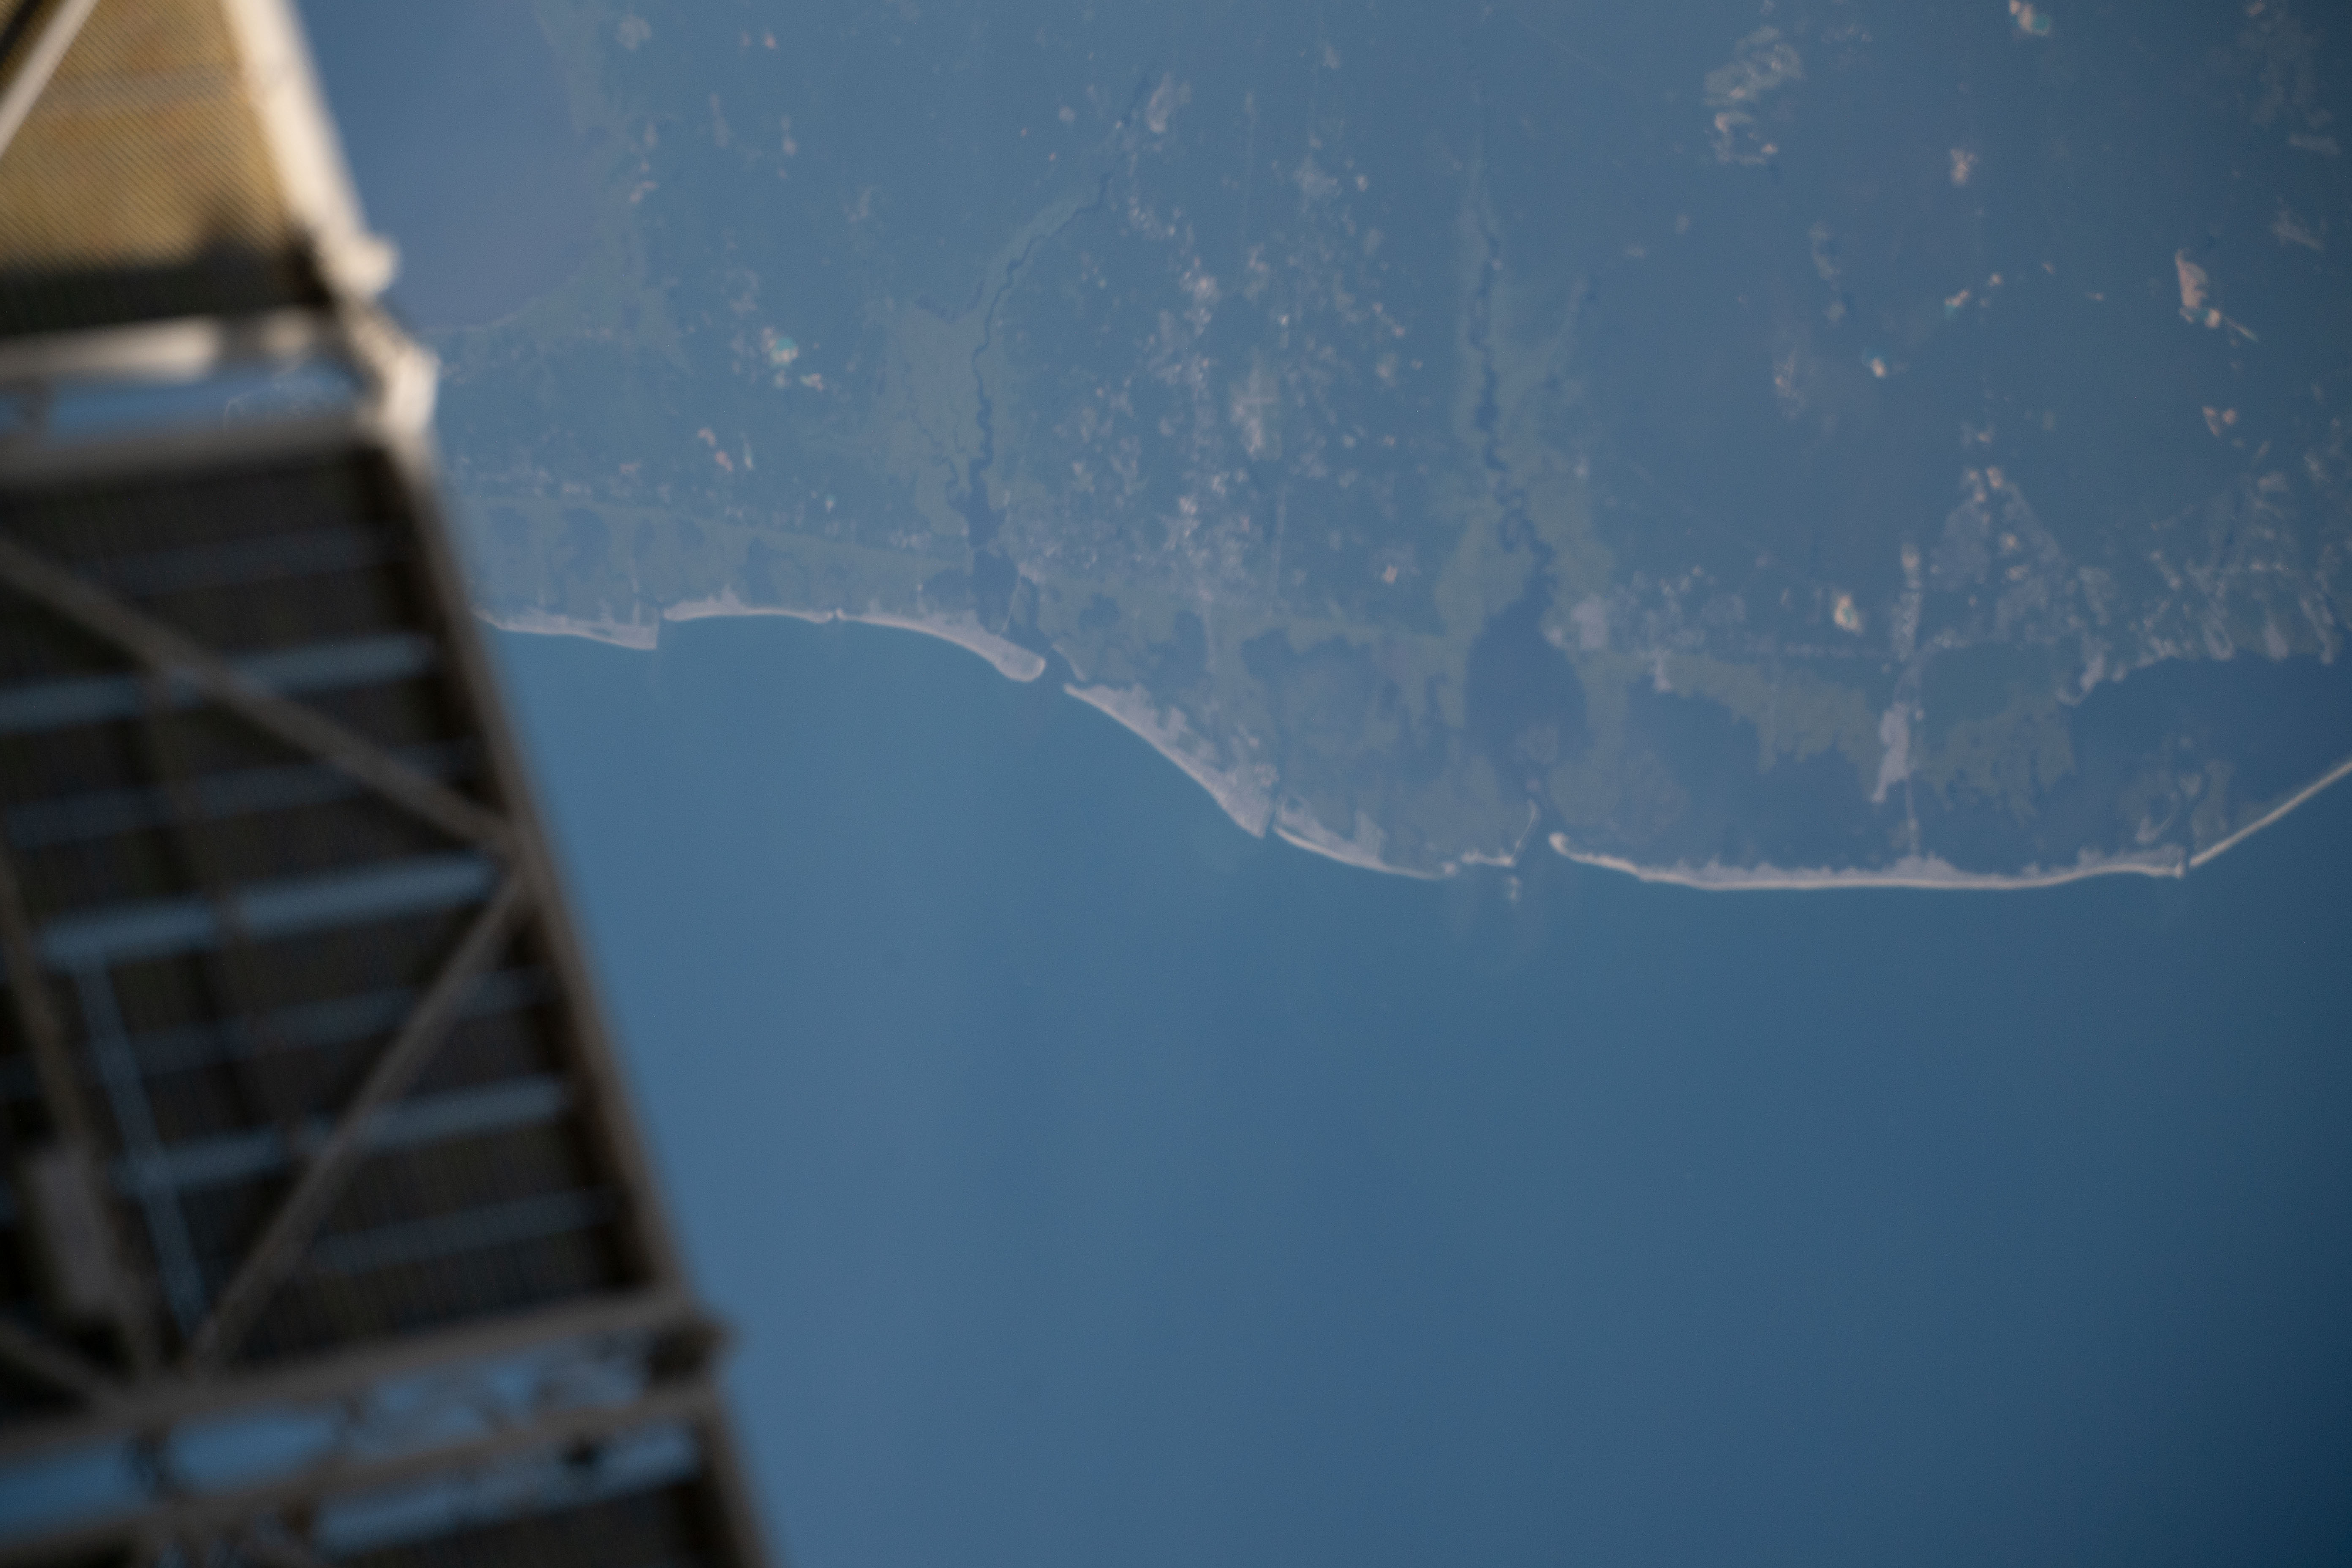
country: USA-NEW JERSEY
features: ATLANTIC CITY, OCEAN CITY MUNICIPAL AIRPORT, GALLOWAY, COAST, BEACH HAVEN, LONG BEACH ISLAND
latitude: 39.3
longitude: -74.5
